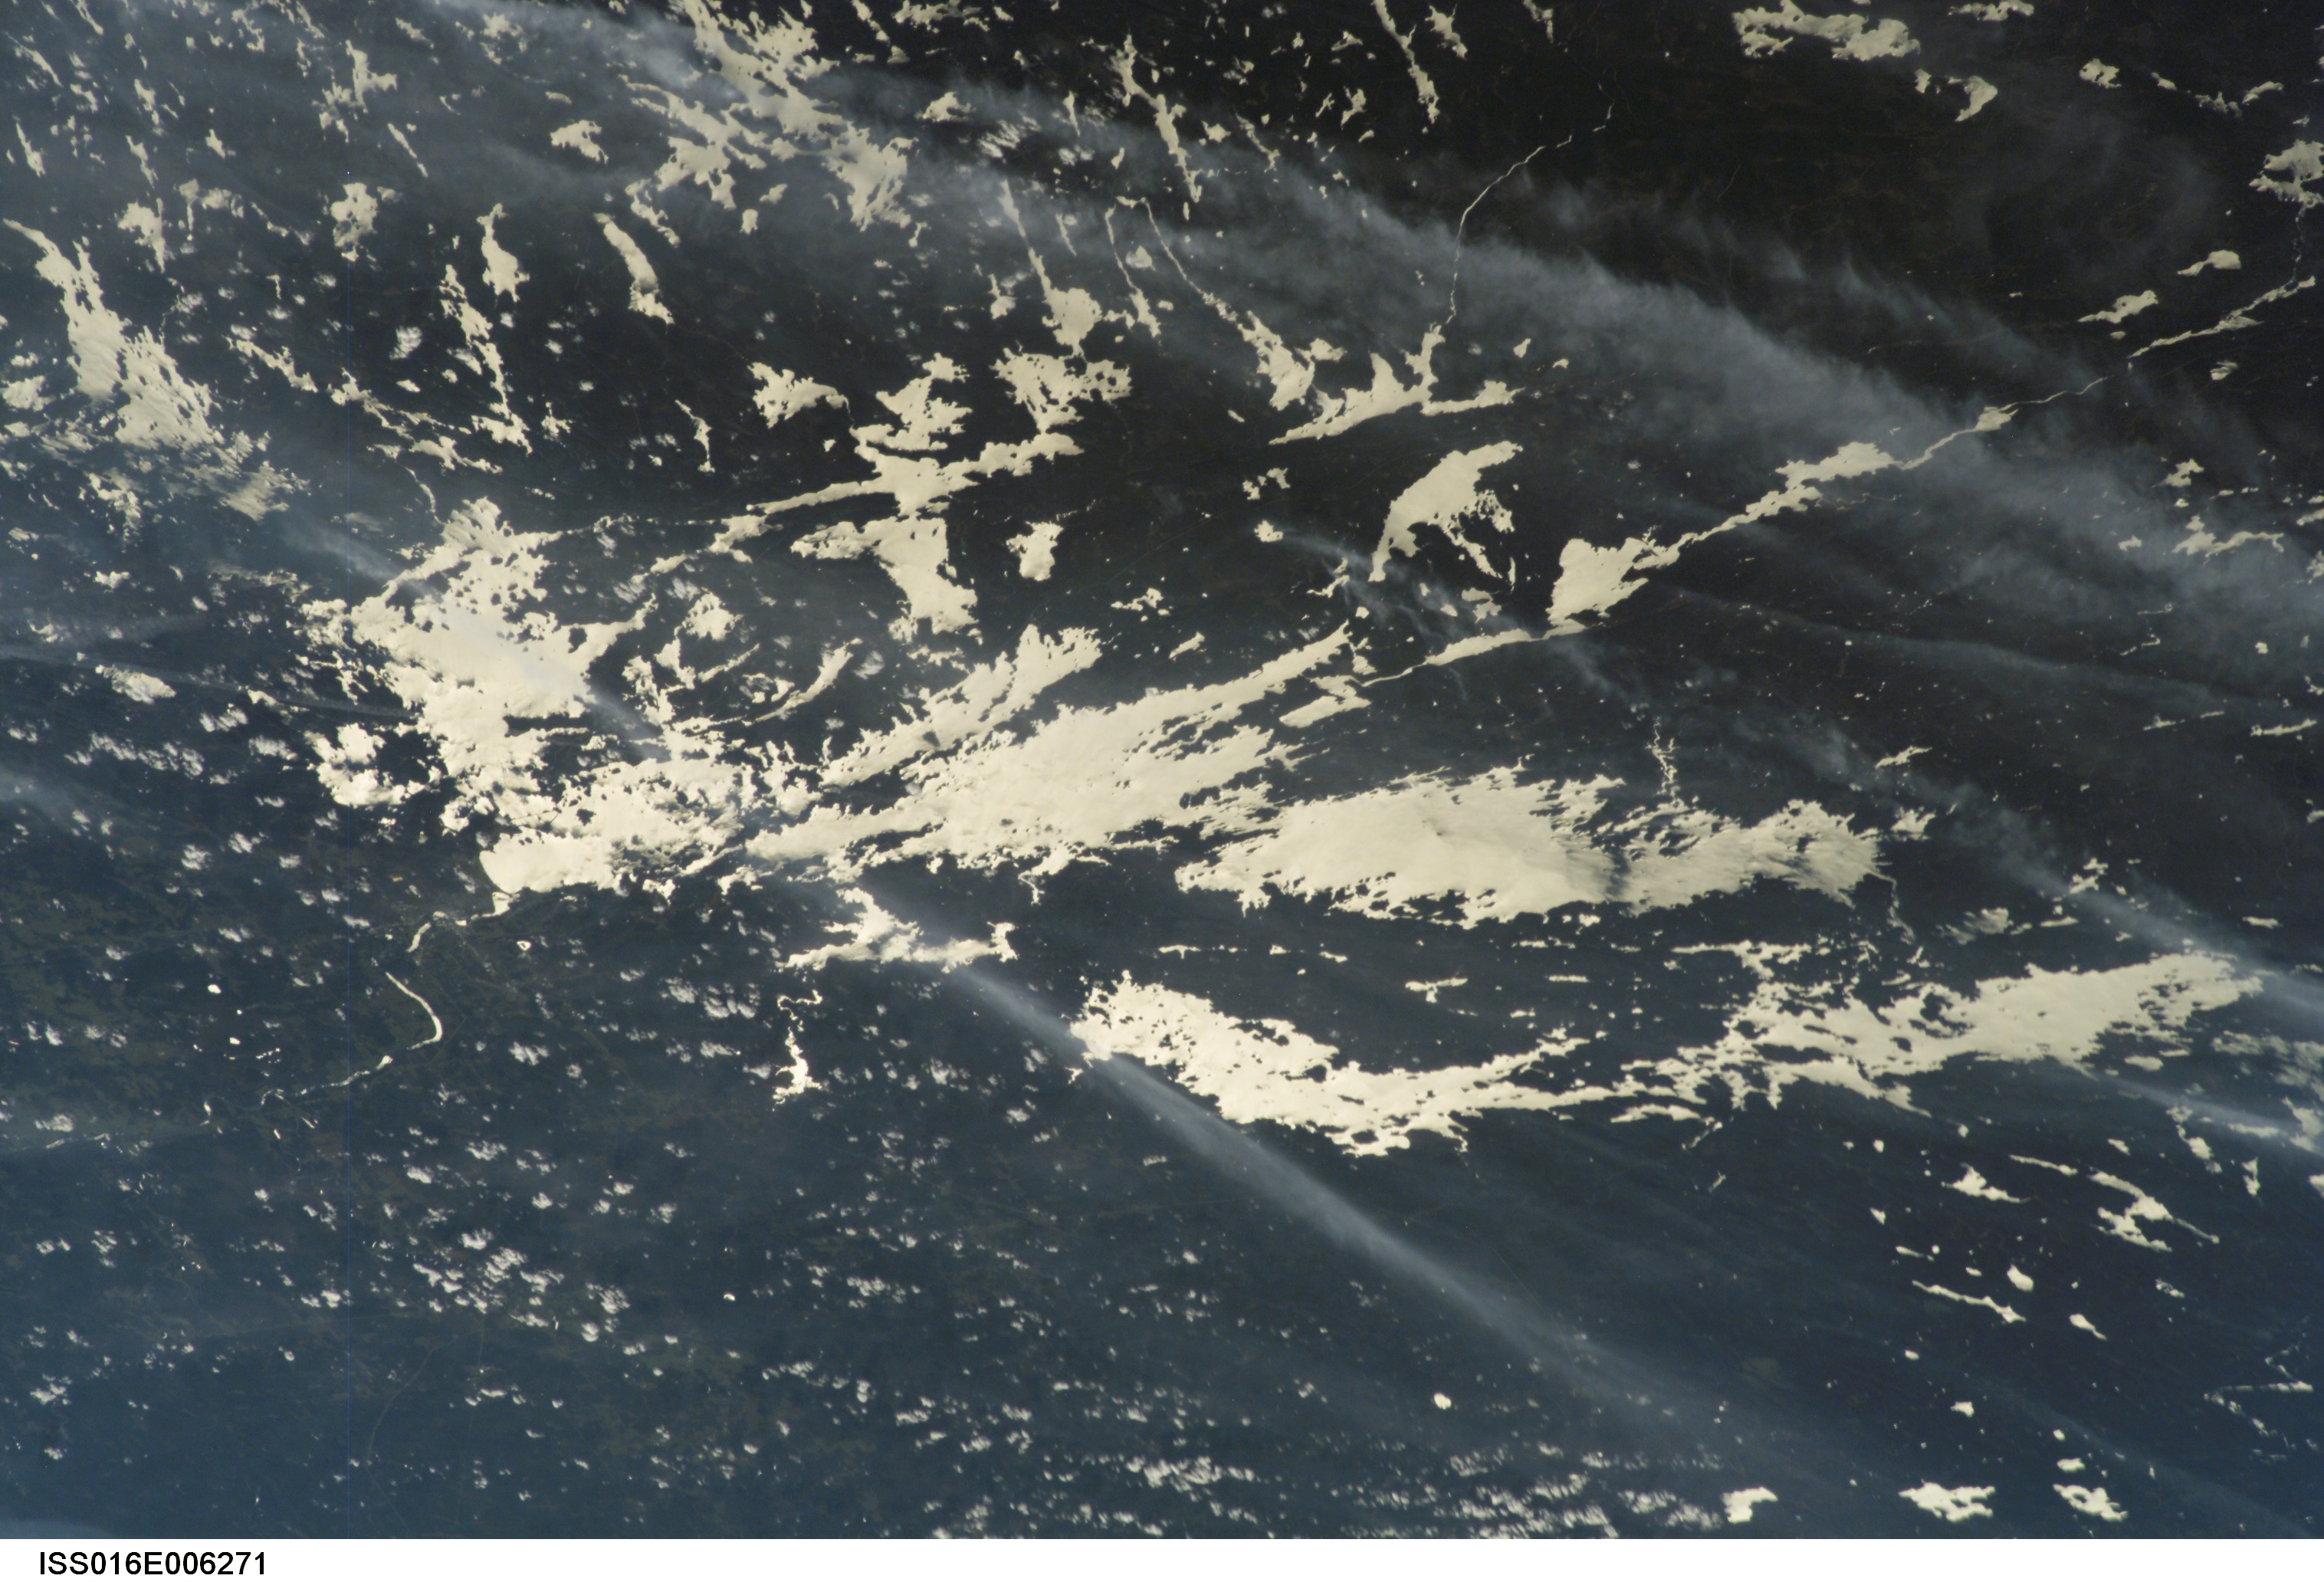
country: CANADA-O
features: RAINY LAKE, INTERNATIONAL FALLS
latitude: 48.6
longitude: -93.0
